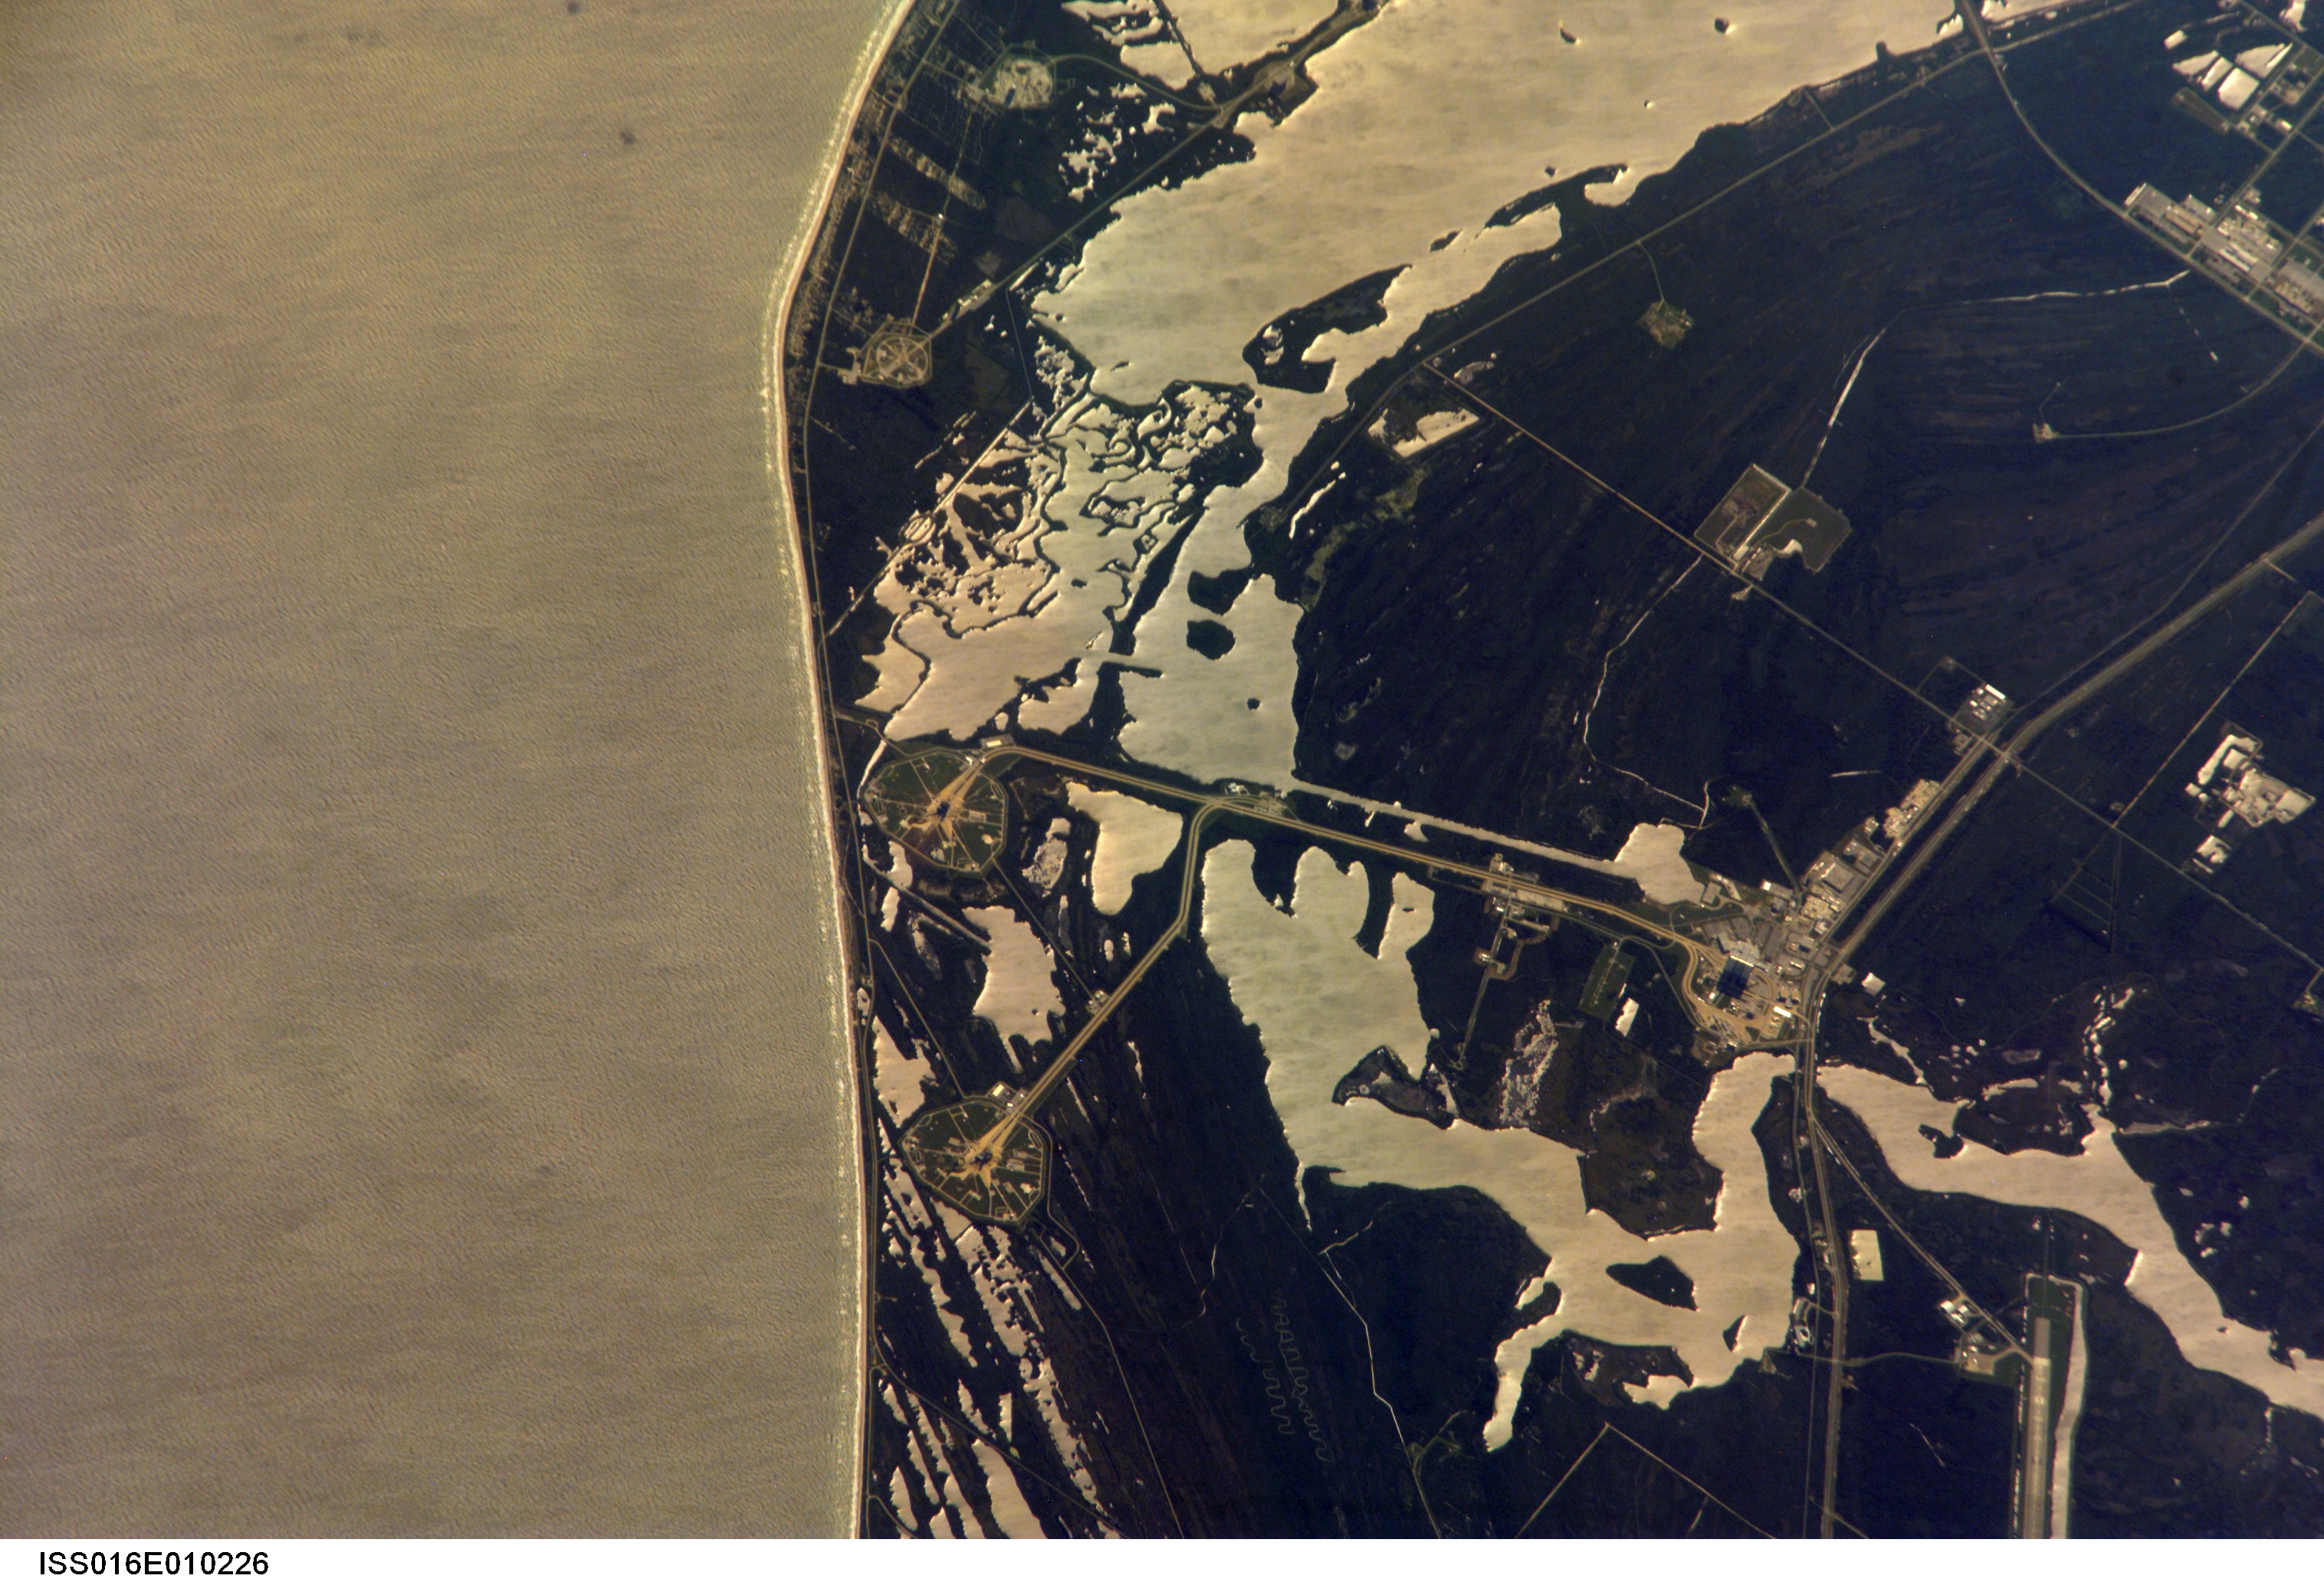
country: USA-FLORIDA
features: KSC, C. CANAVERAL, LAUNCH PADS
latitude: 28.6
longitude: -80.7
